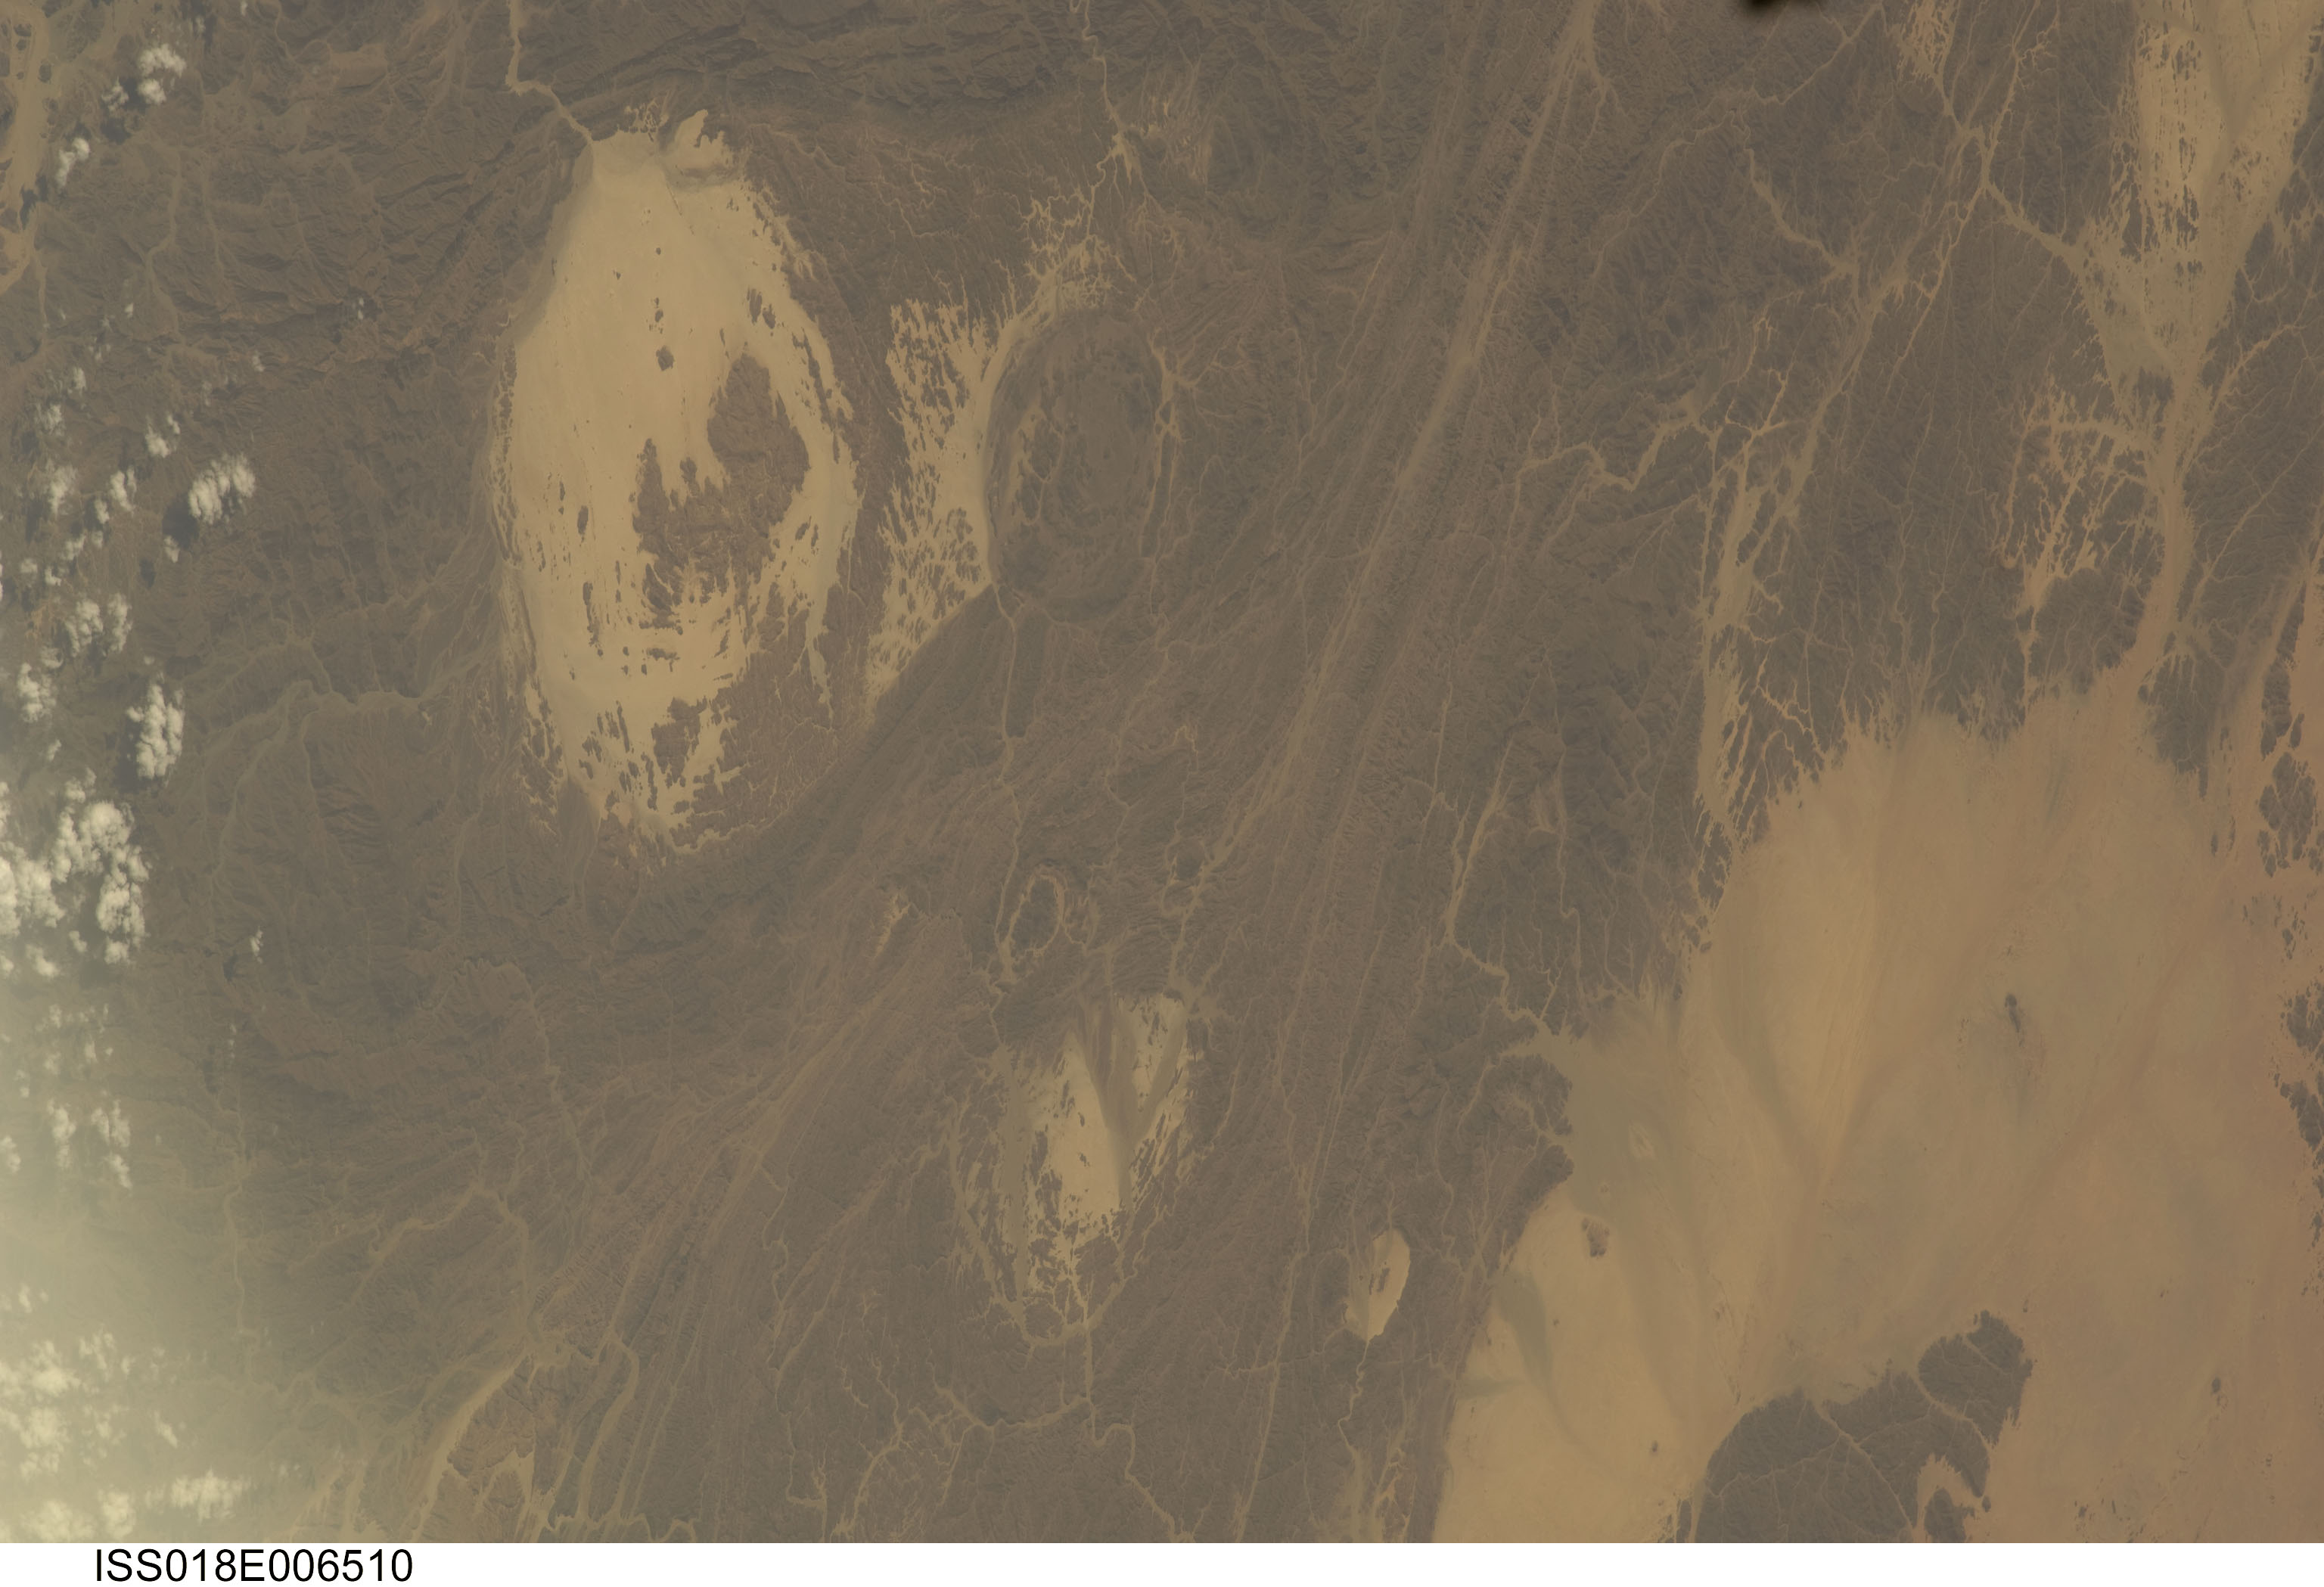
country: SUDAN
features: KARAMAREITRI MOUNTAIN, KAM HOWIT MOUNTAIN
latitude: 21.7
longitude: 35.1
